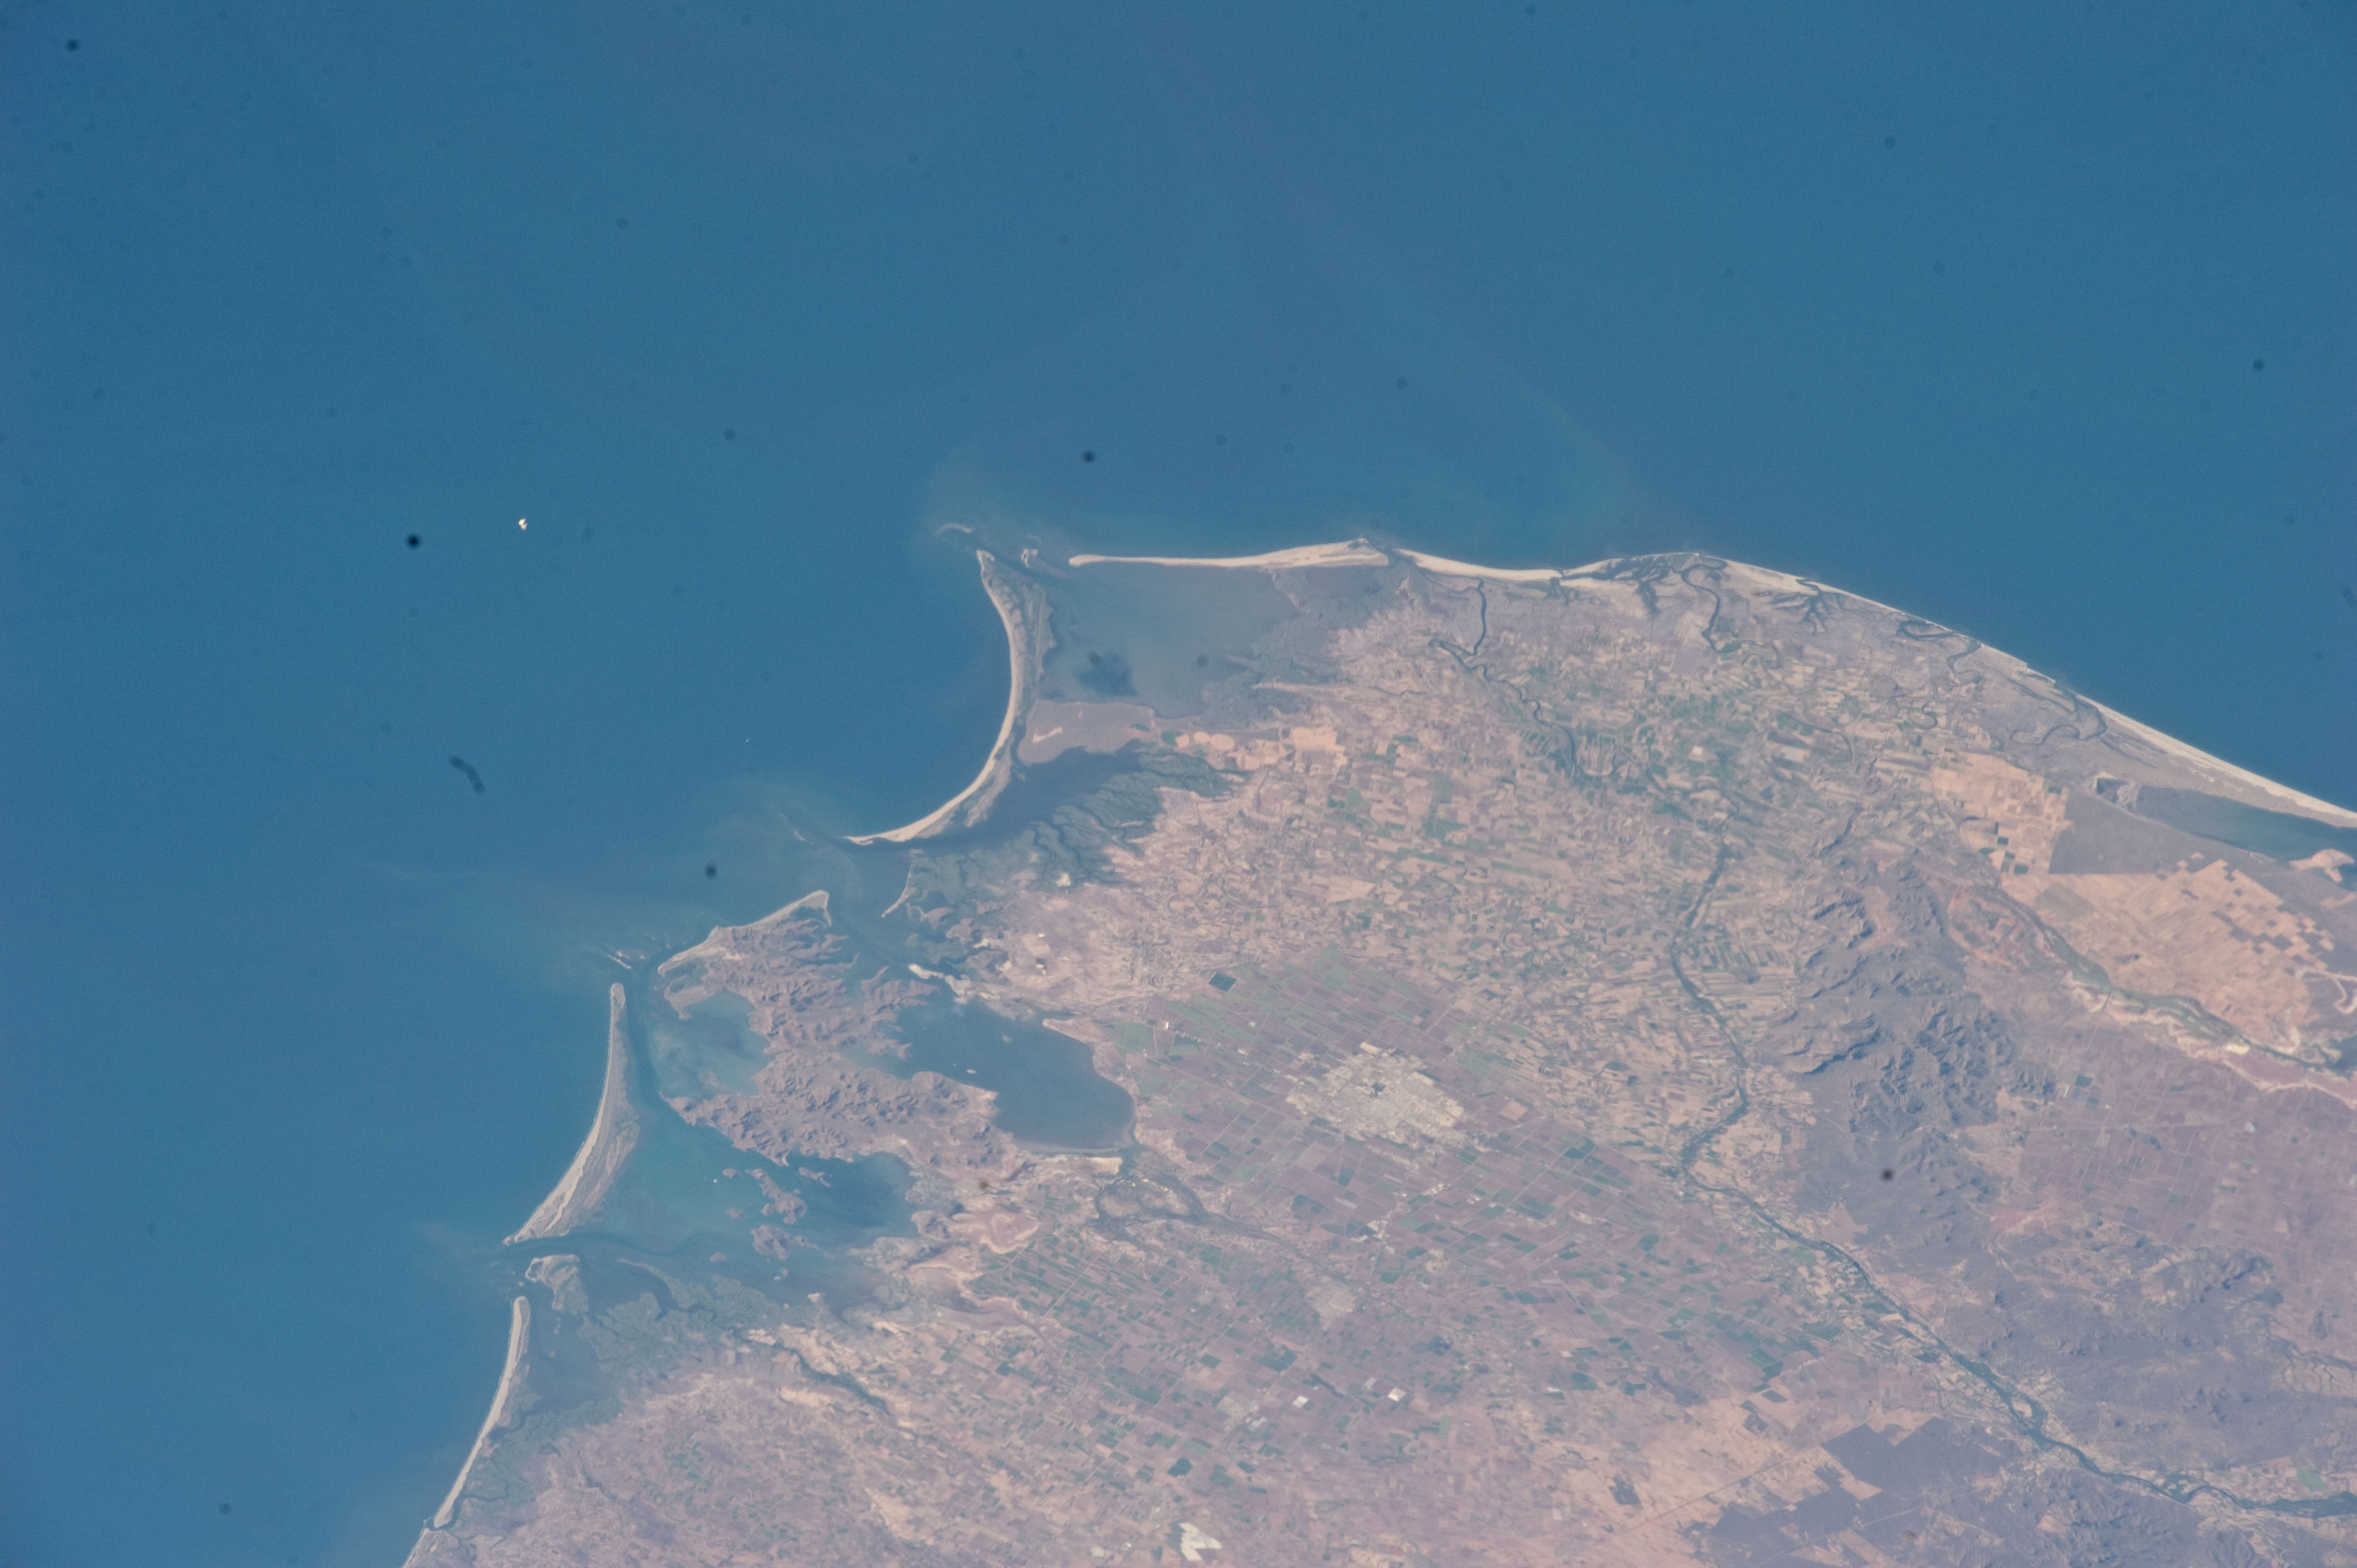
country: MEXICO
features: G. OF CALIFORNIA, LOS MOCHIS, OHUIRA BAY, EL FUERTE R., AGR., SEDIMENT
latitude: 25.5
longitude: -109.0
